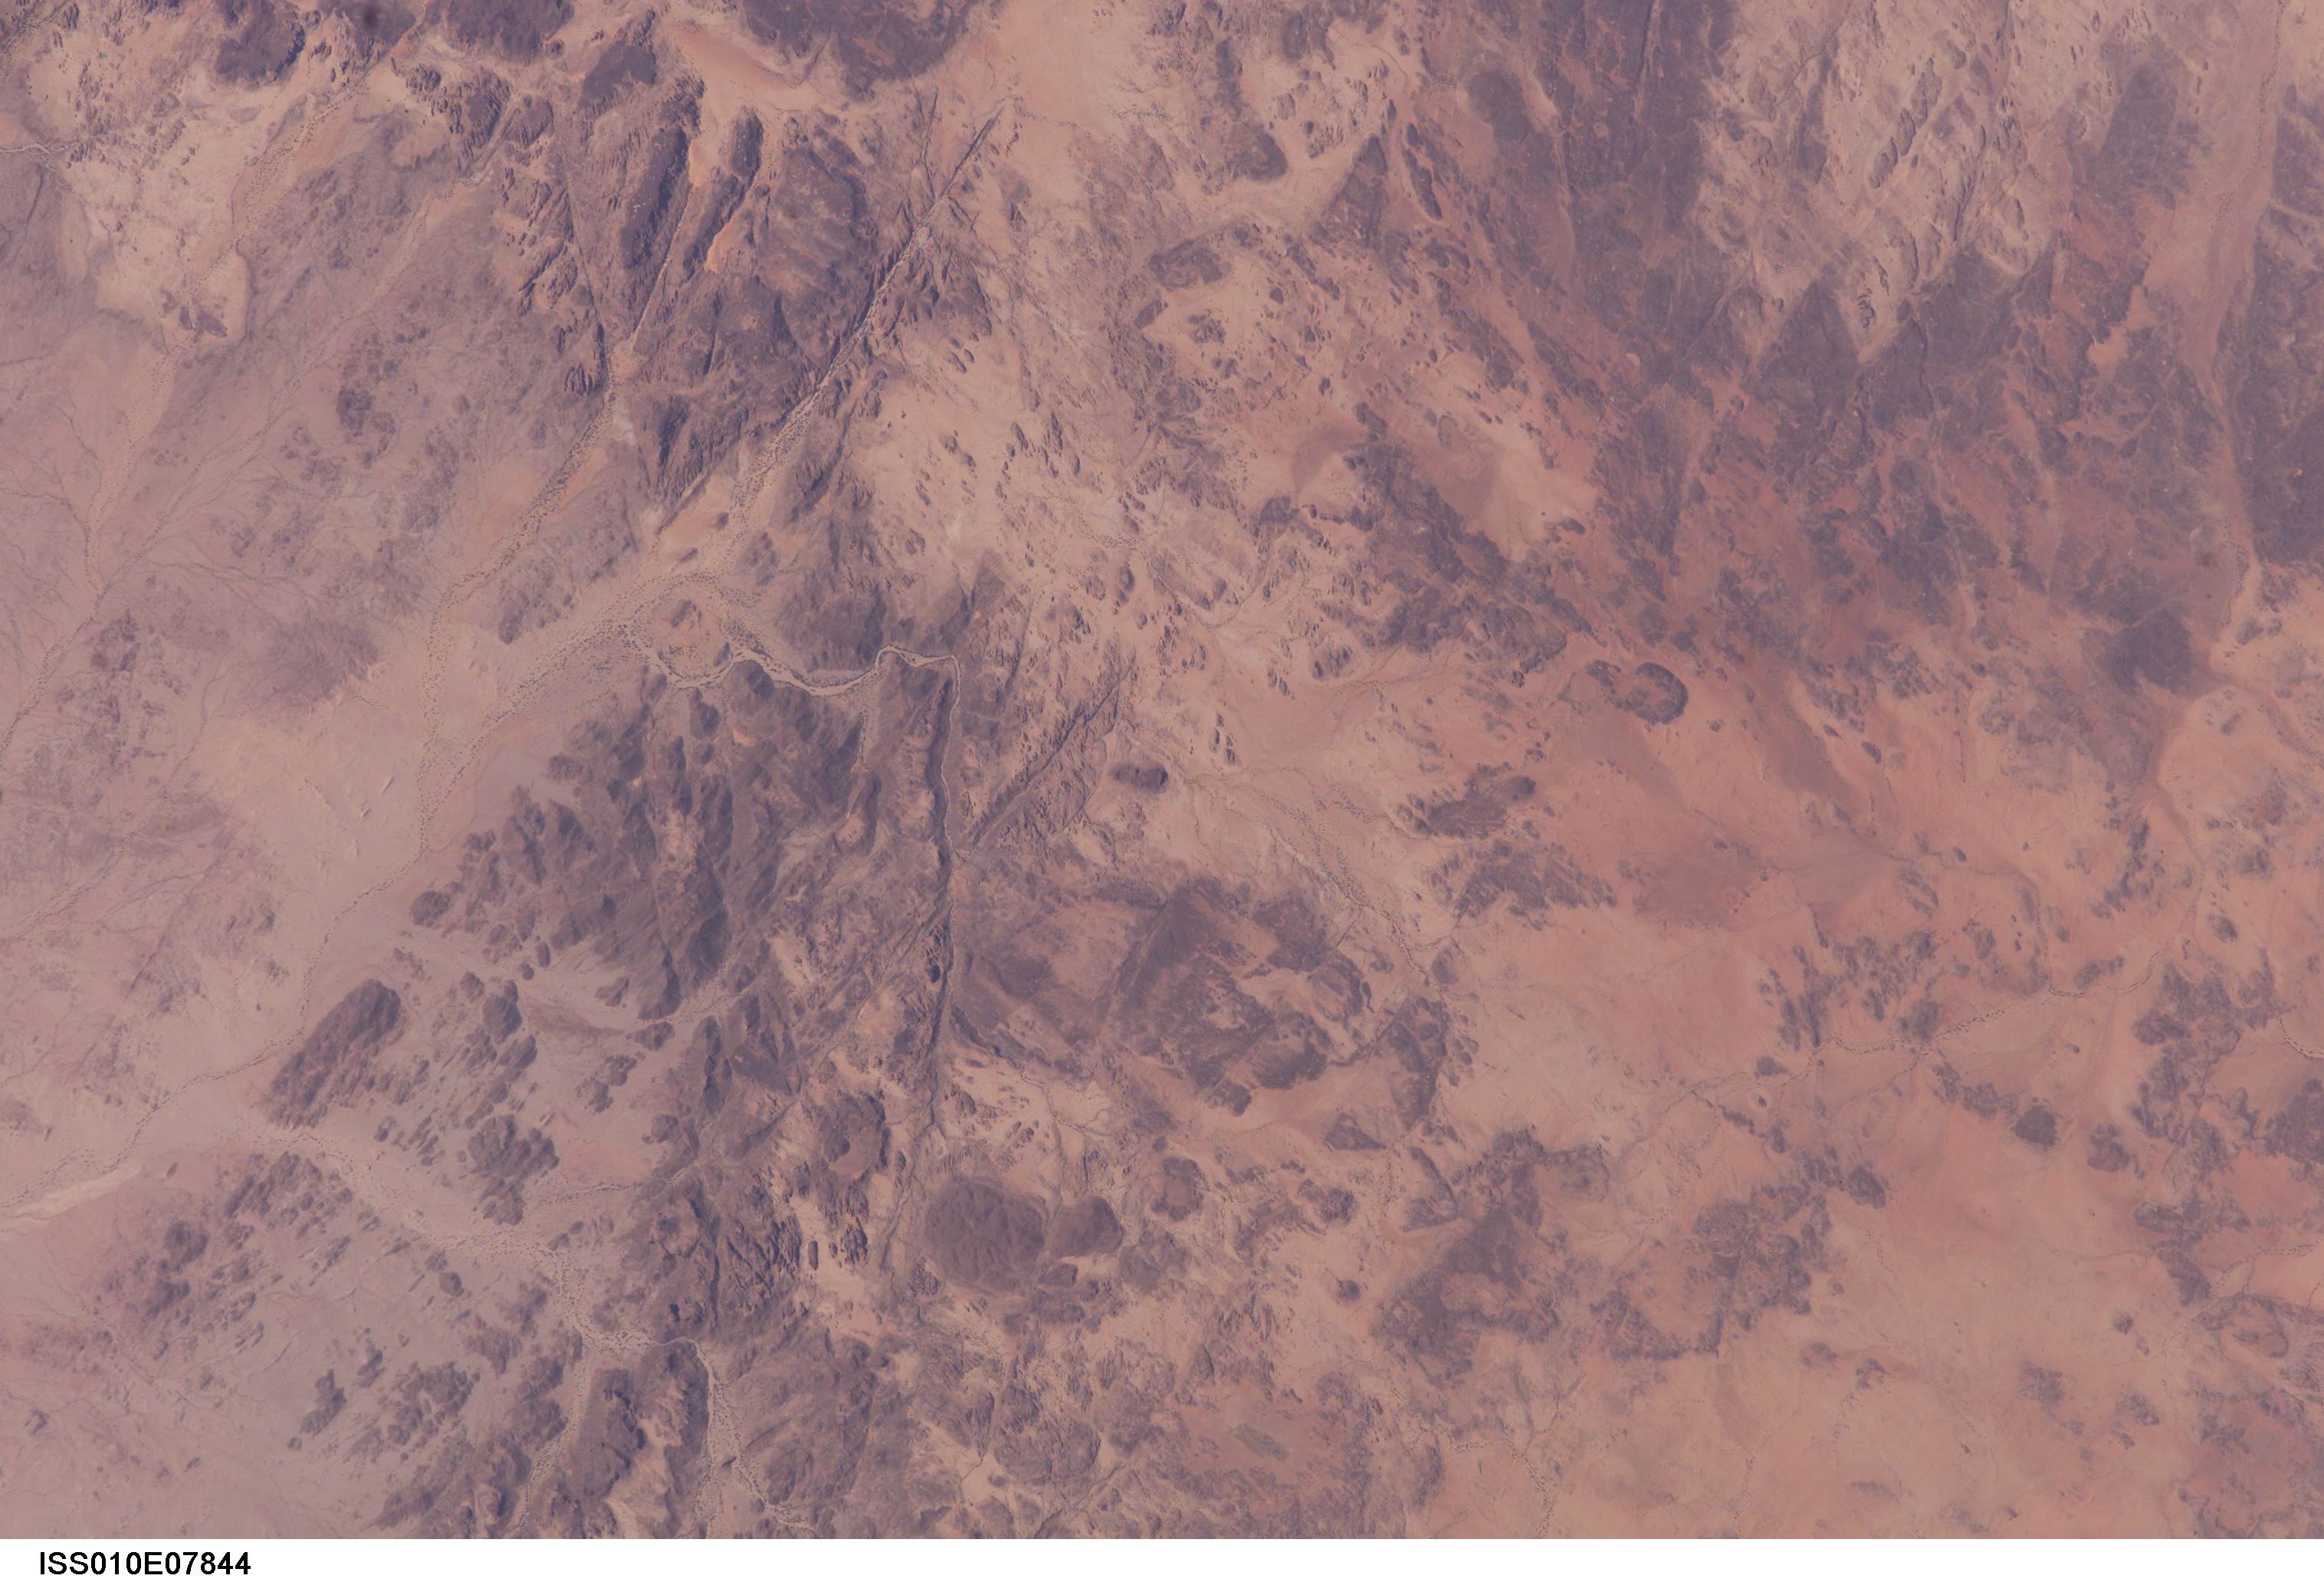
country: CHAD
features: ENNEDI MASSIF, WADIS, RAVINES
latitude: 16.5
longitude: 22.6
